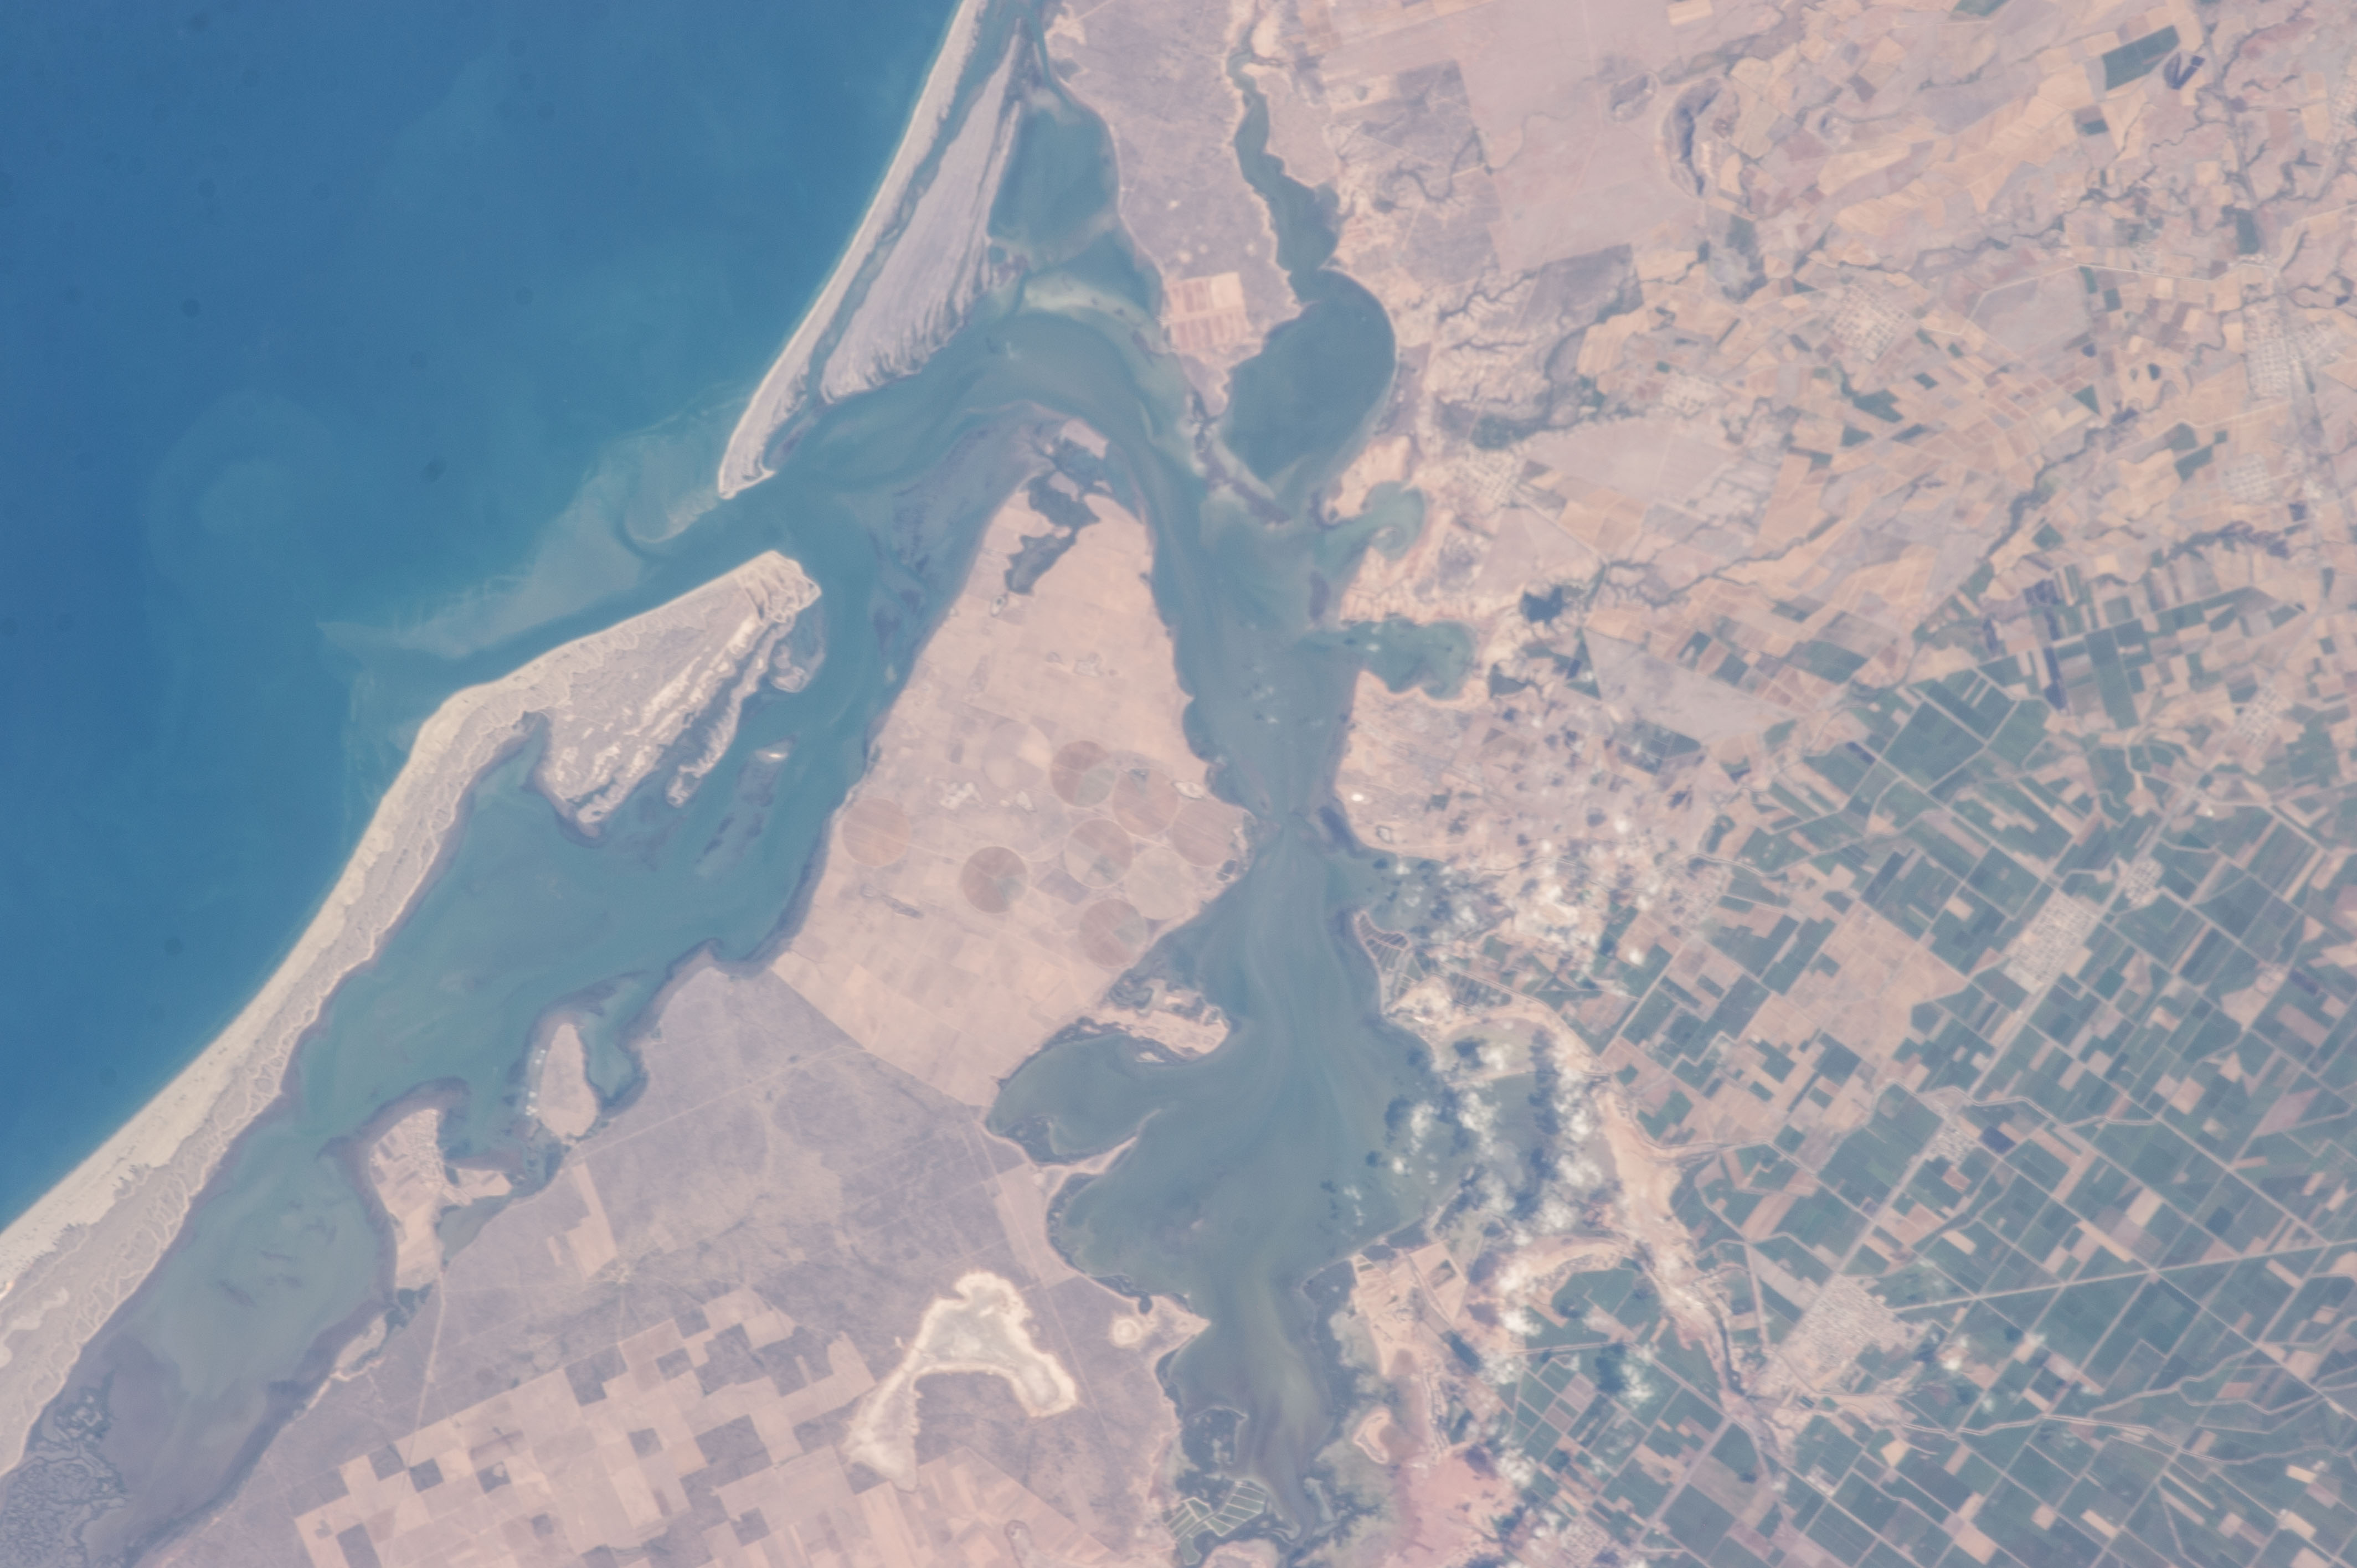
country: MEXICO
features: AGIABAMPO BAY, BACOREHUIS, FARMLAND, GULF OF CALIFORNIA
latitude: 26.3
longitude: -109.2
